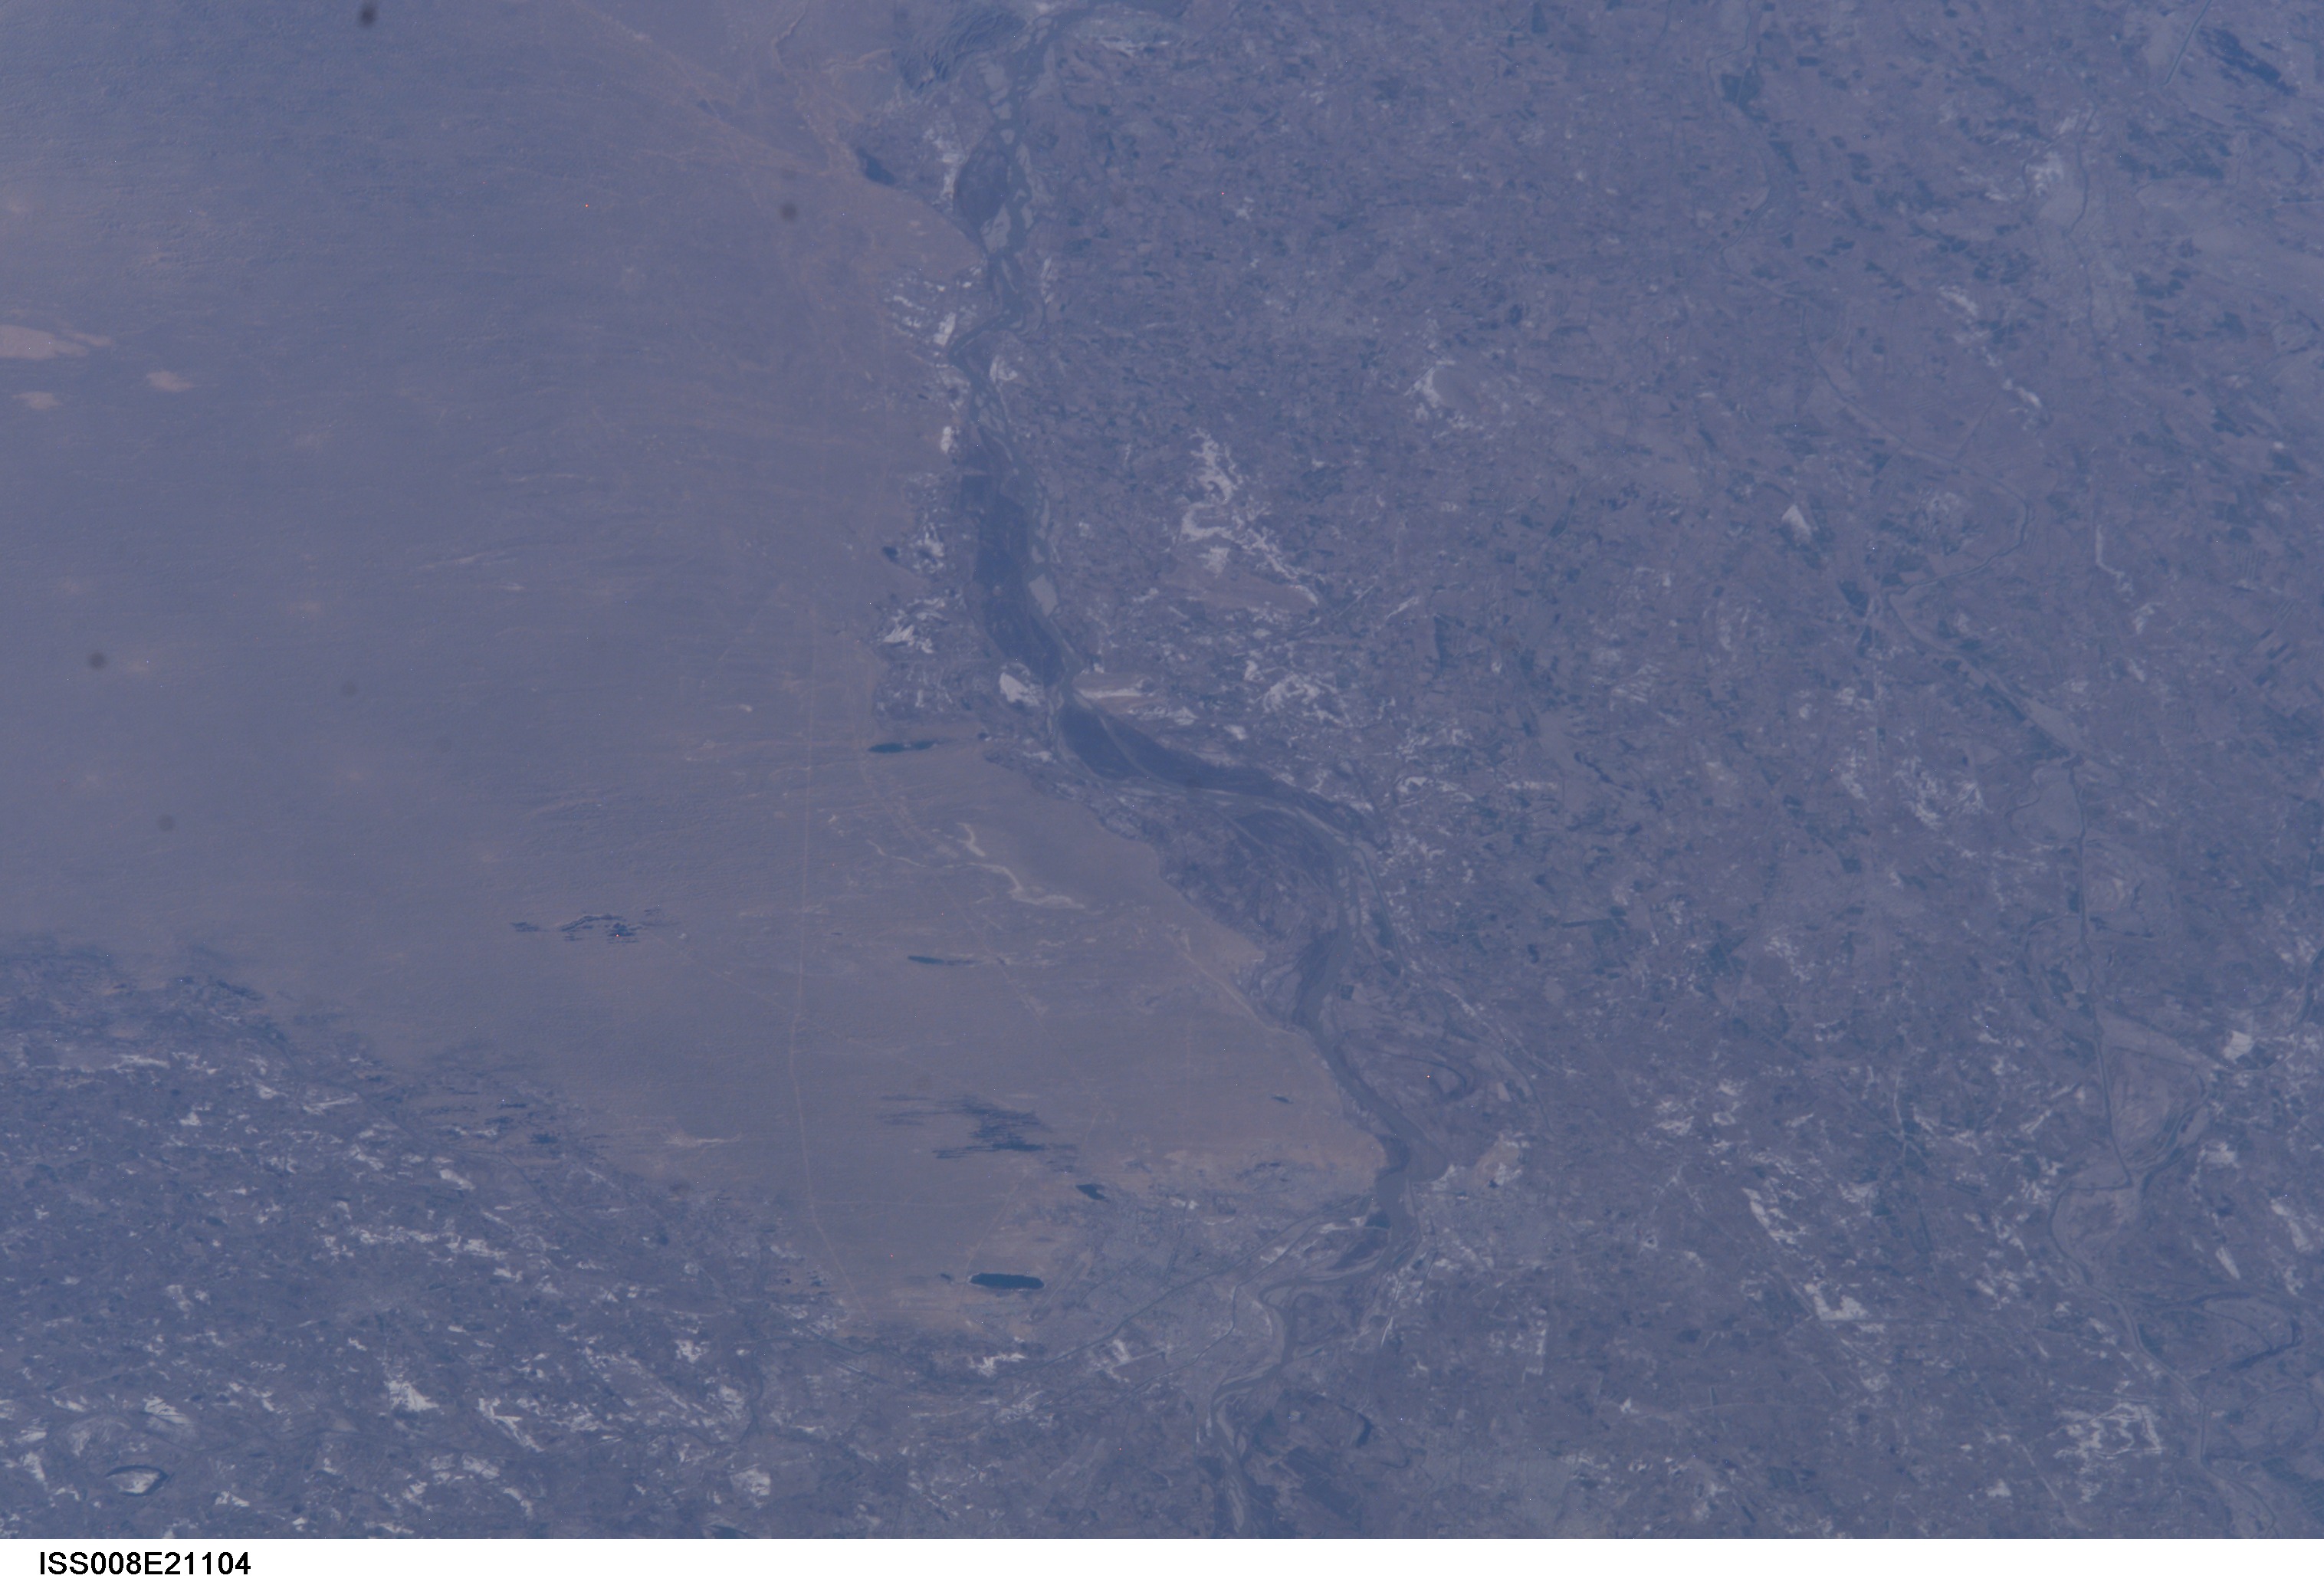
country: UZBEKISTAN
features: AMUDAR YA
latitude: 42.5
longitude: 60.0
